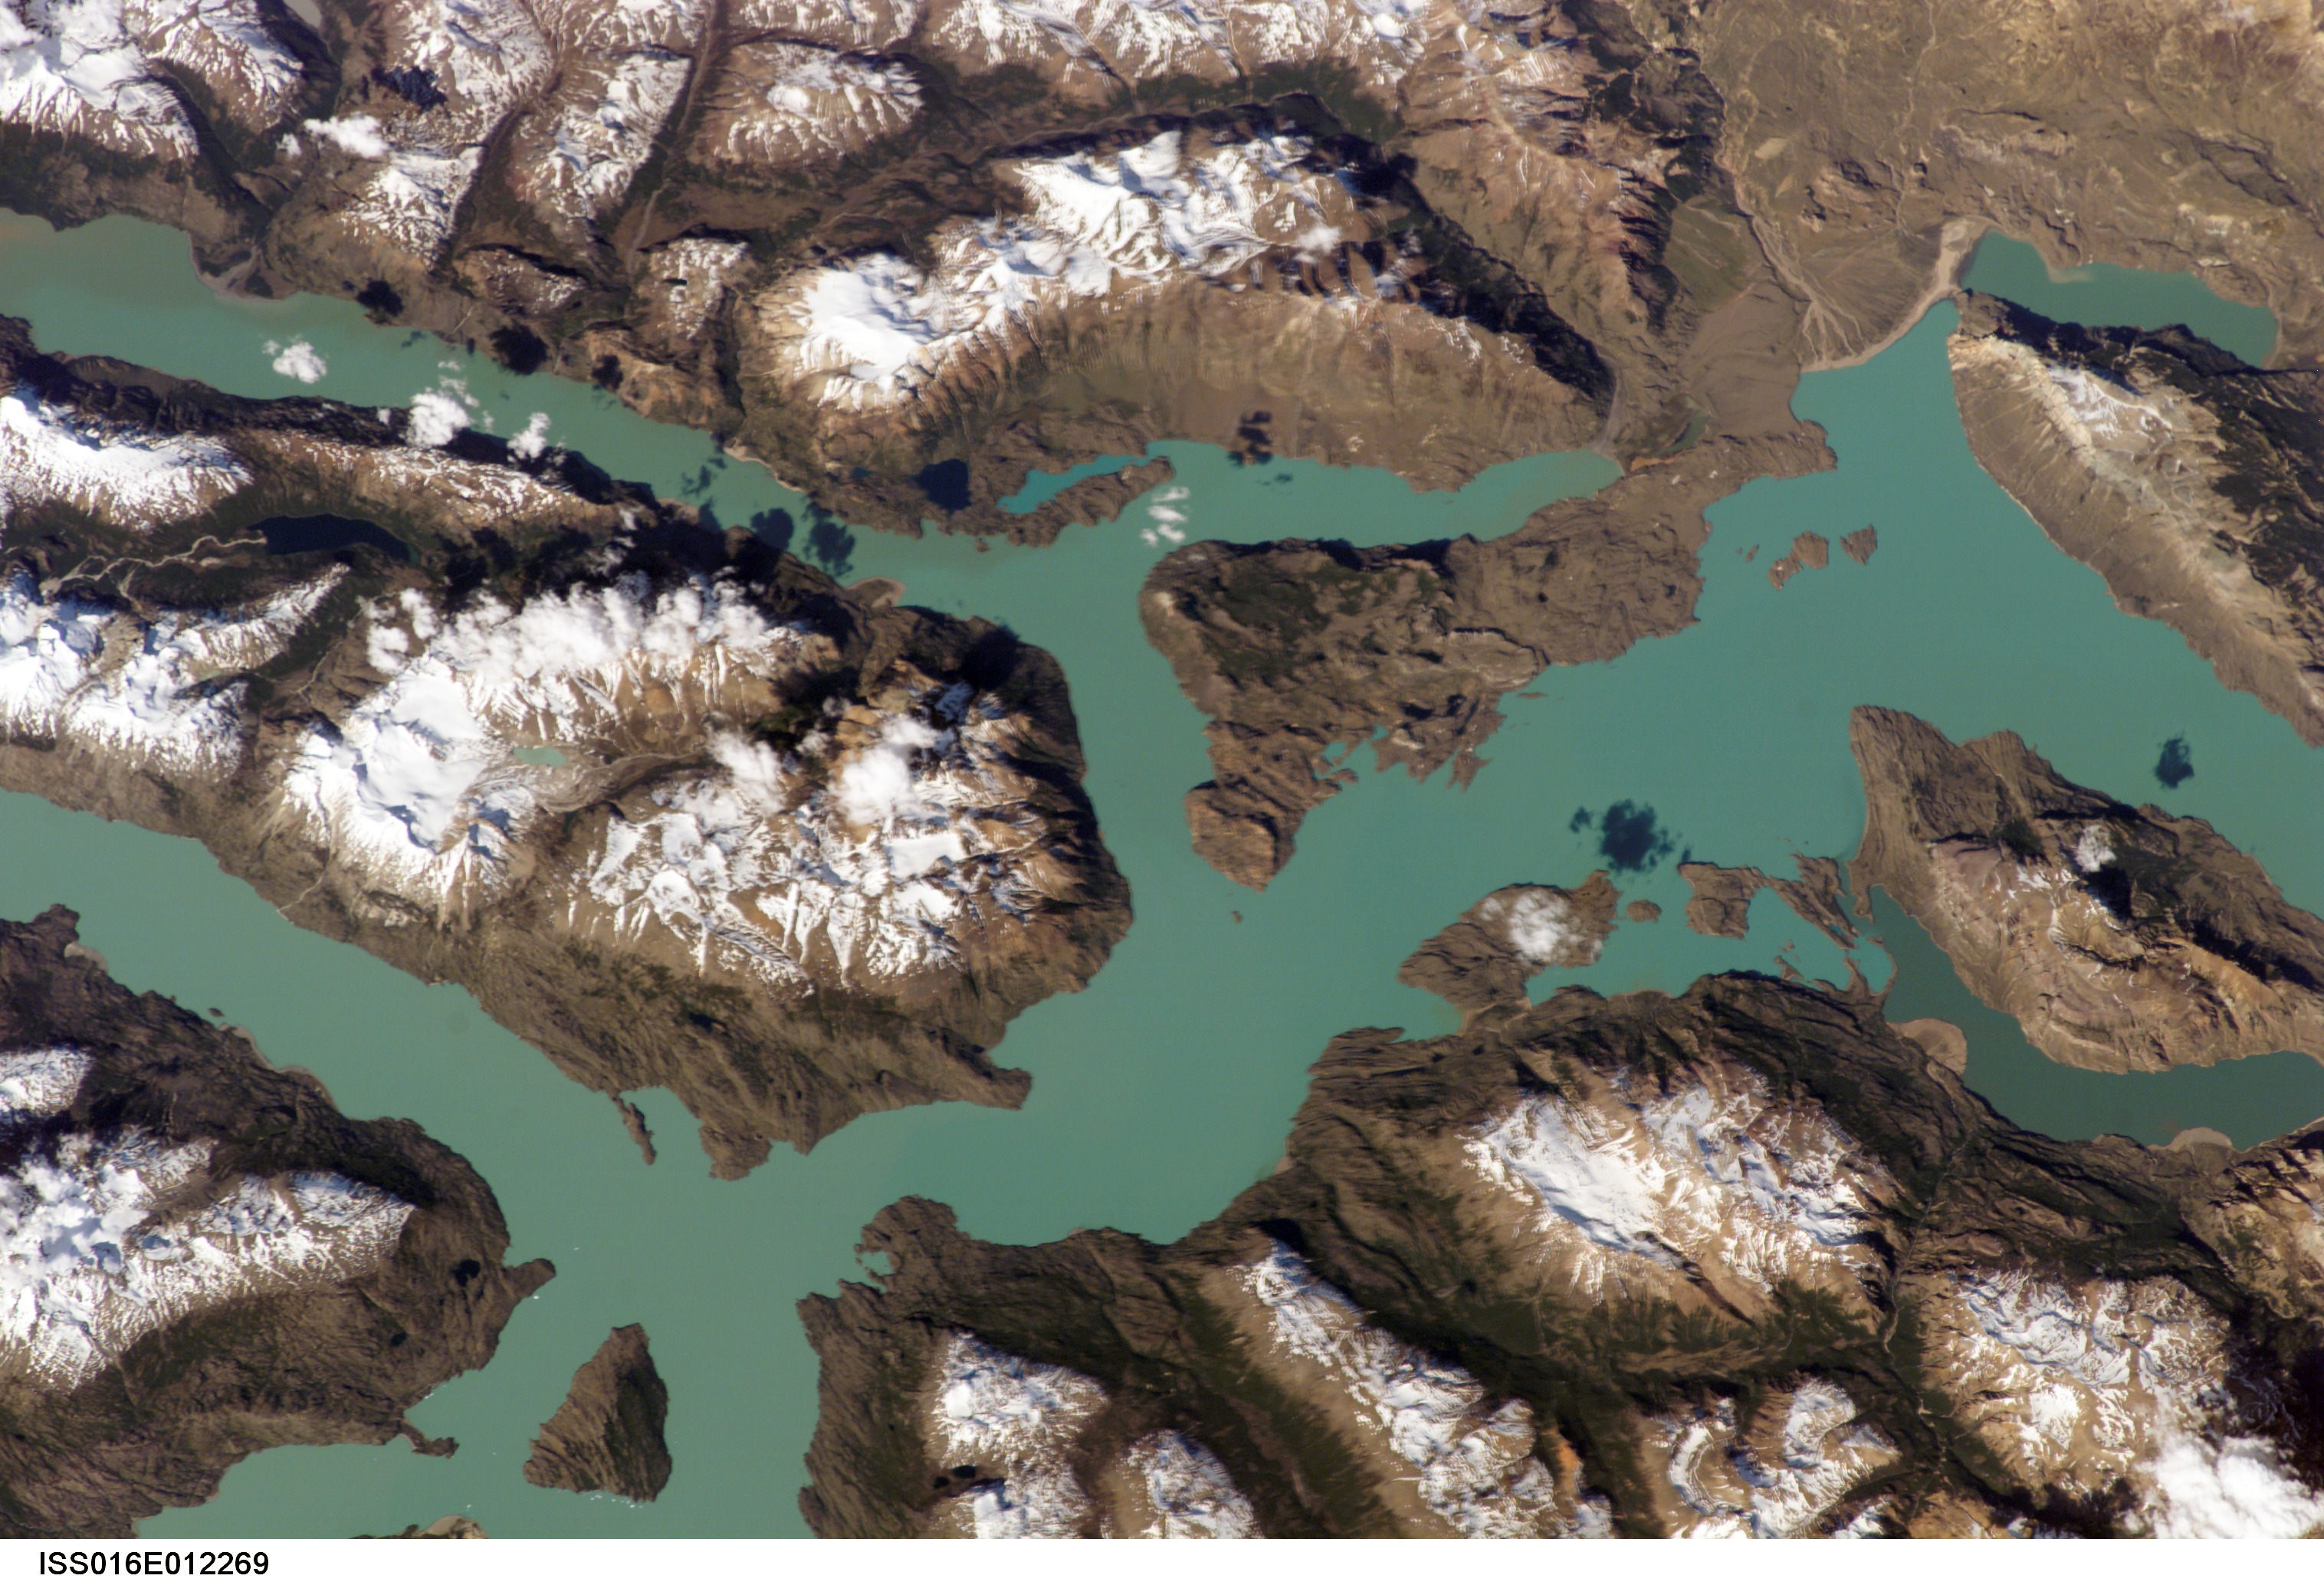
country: ARGENTINA
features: SAN MARTIN LAKE, SNOW, MTS.
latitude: -49.0
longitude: -72.5
